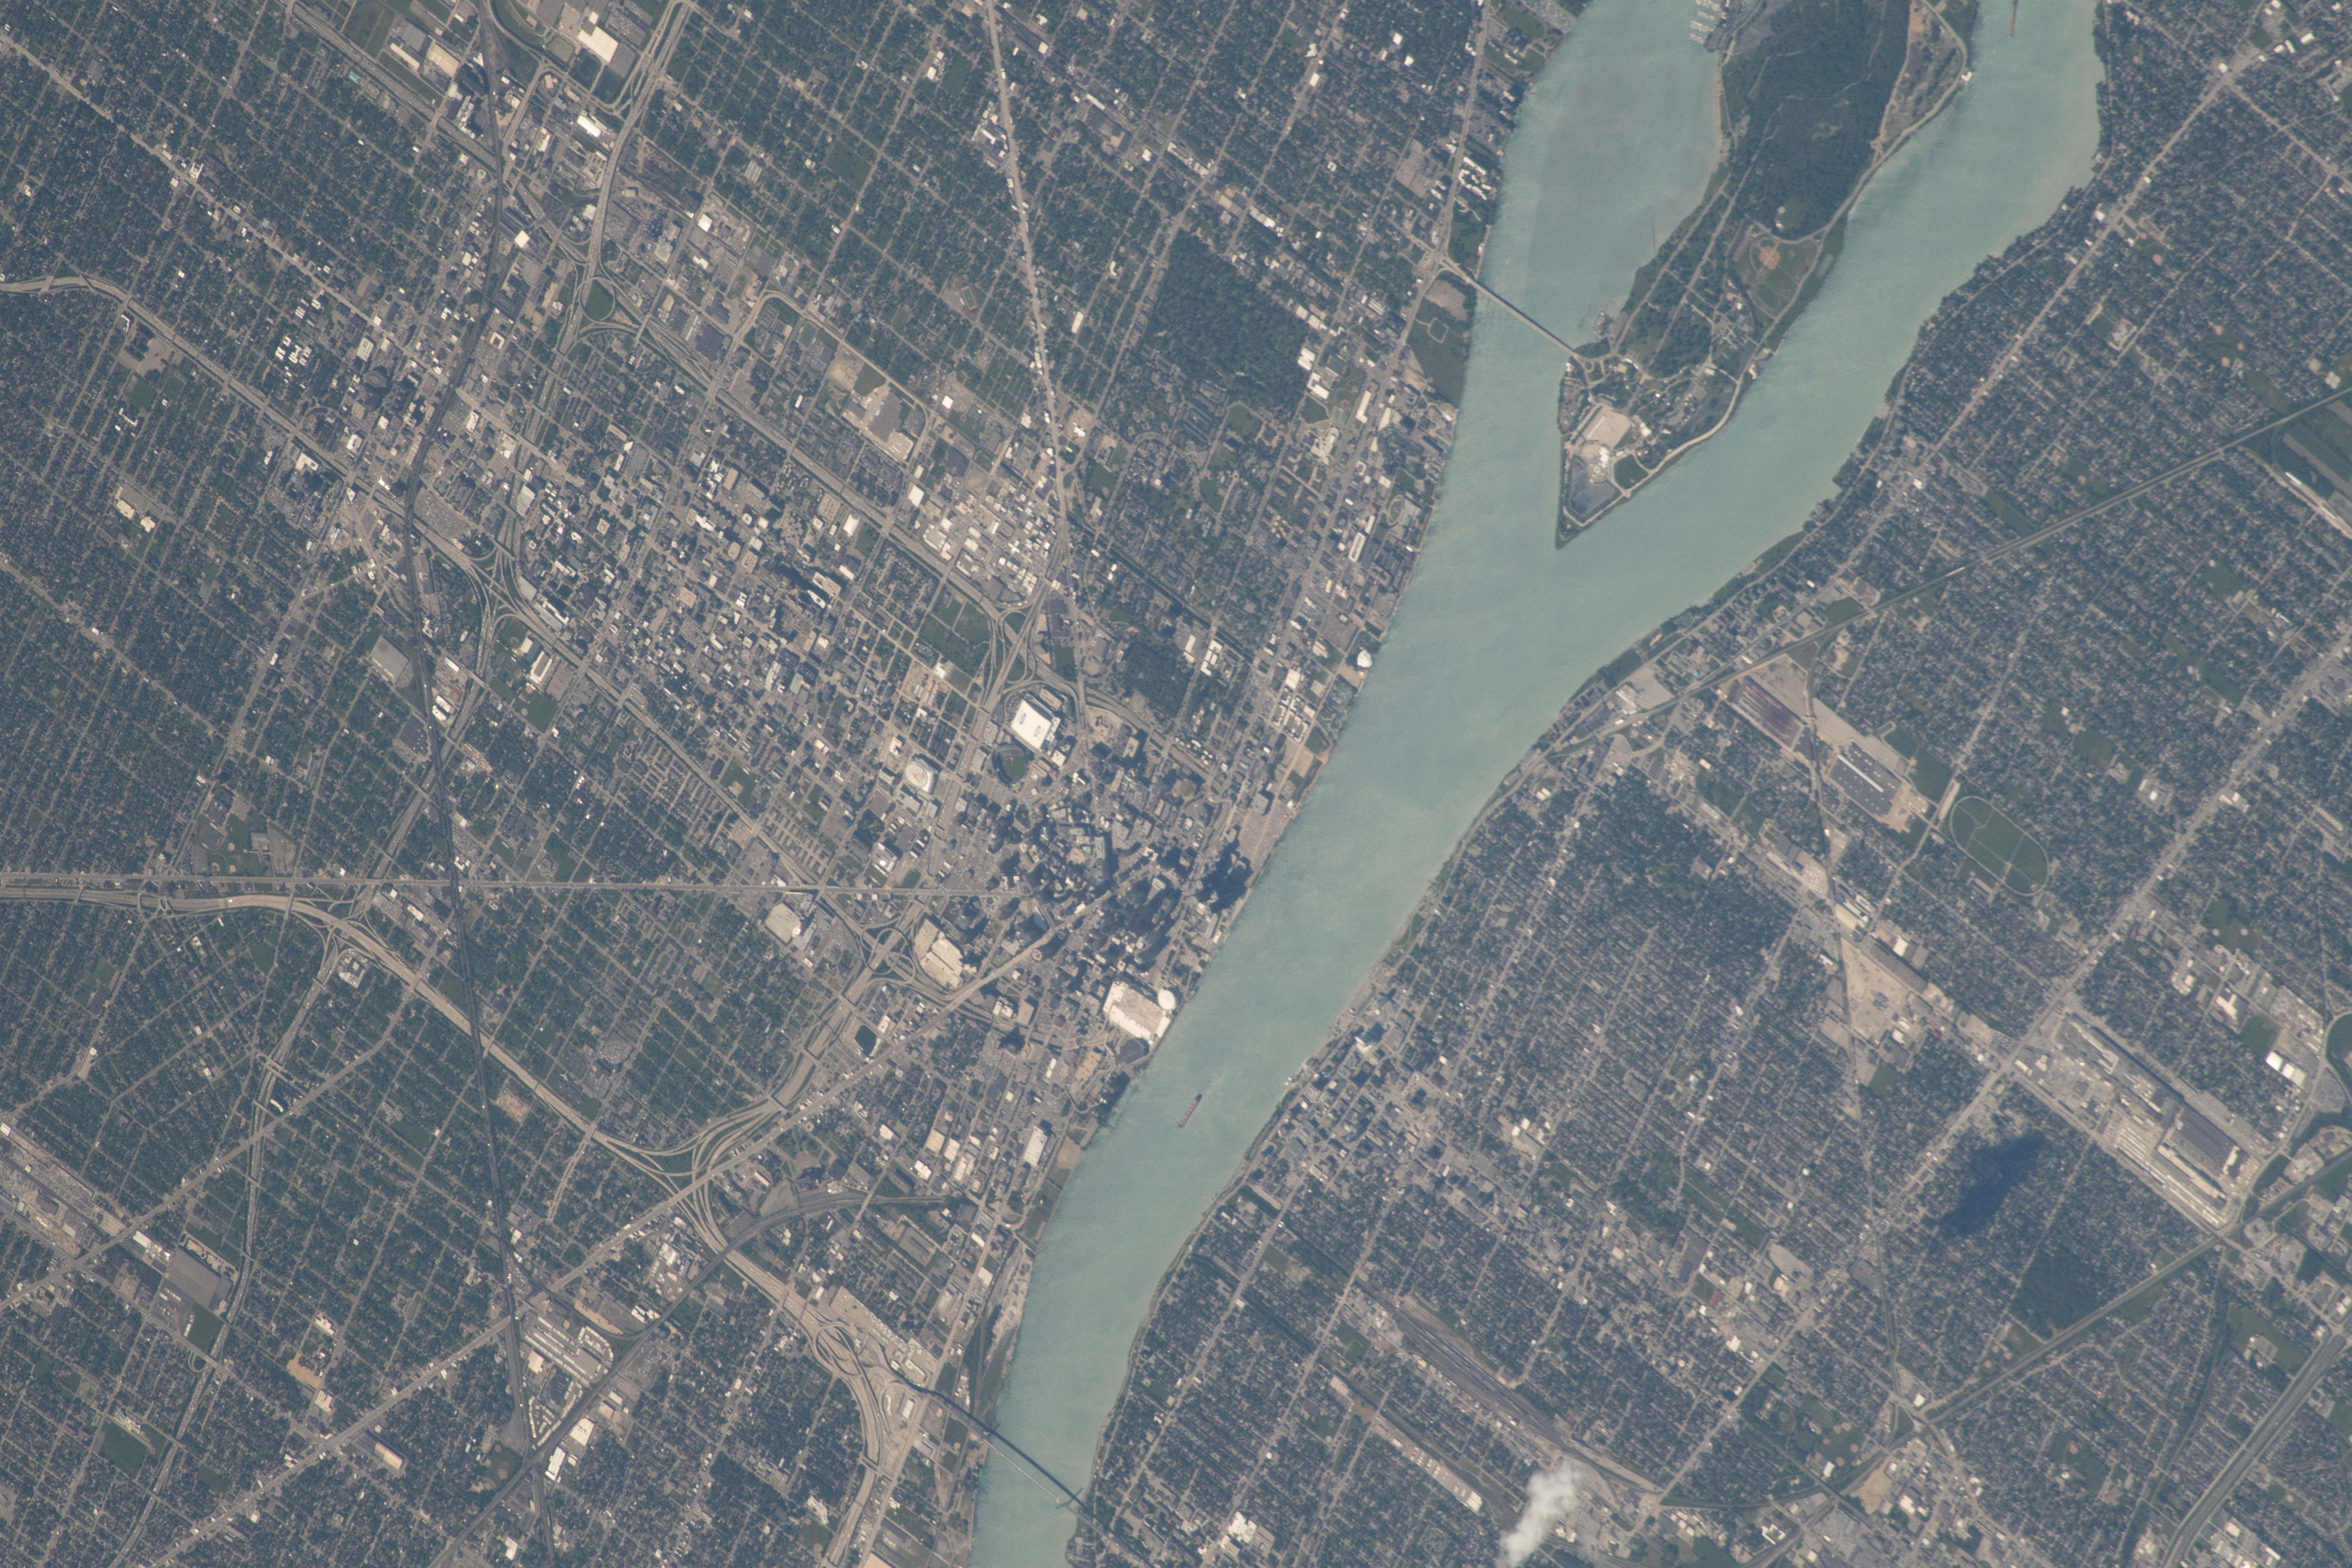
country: USA-MICHIGAN
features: DETROIT - WINDSOR - BELLE ISLE
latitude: 42.3
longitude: -83.0
